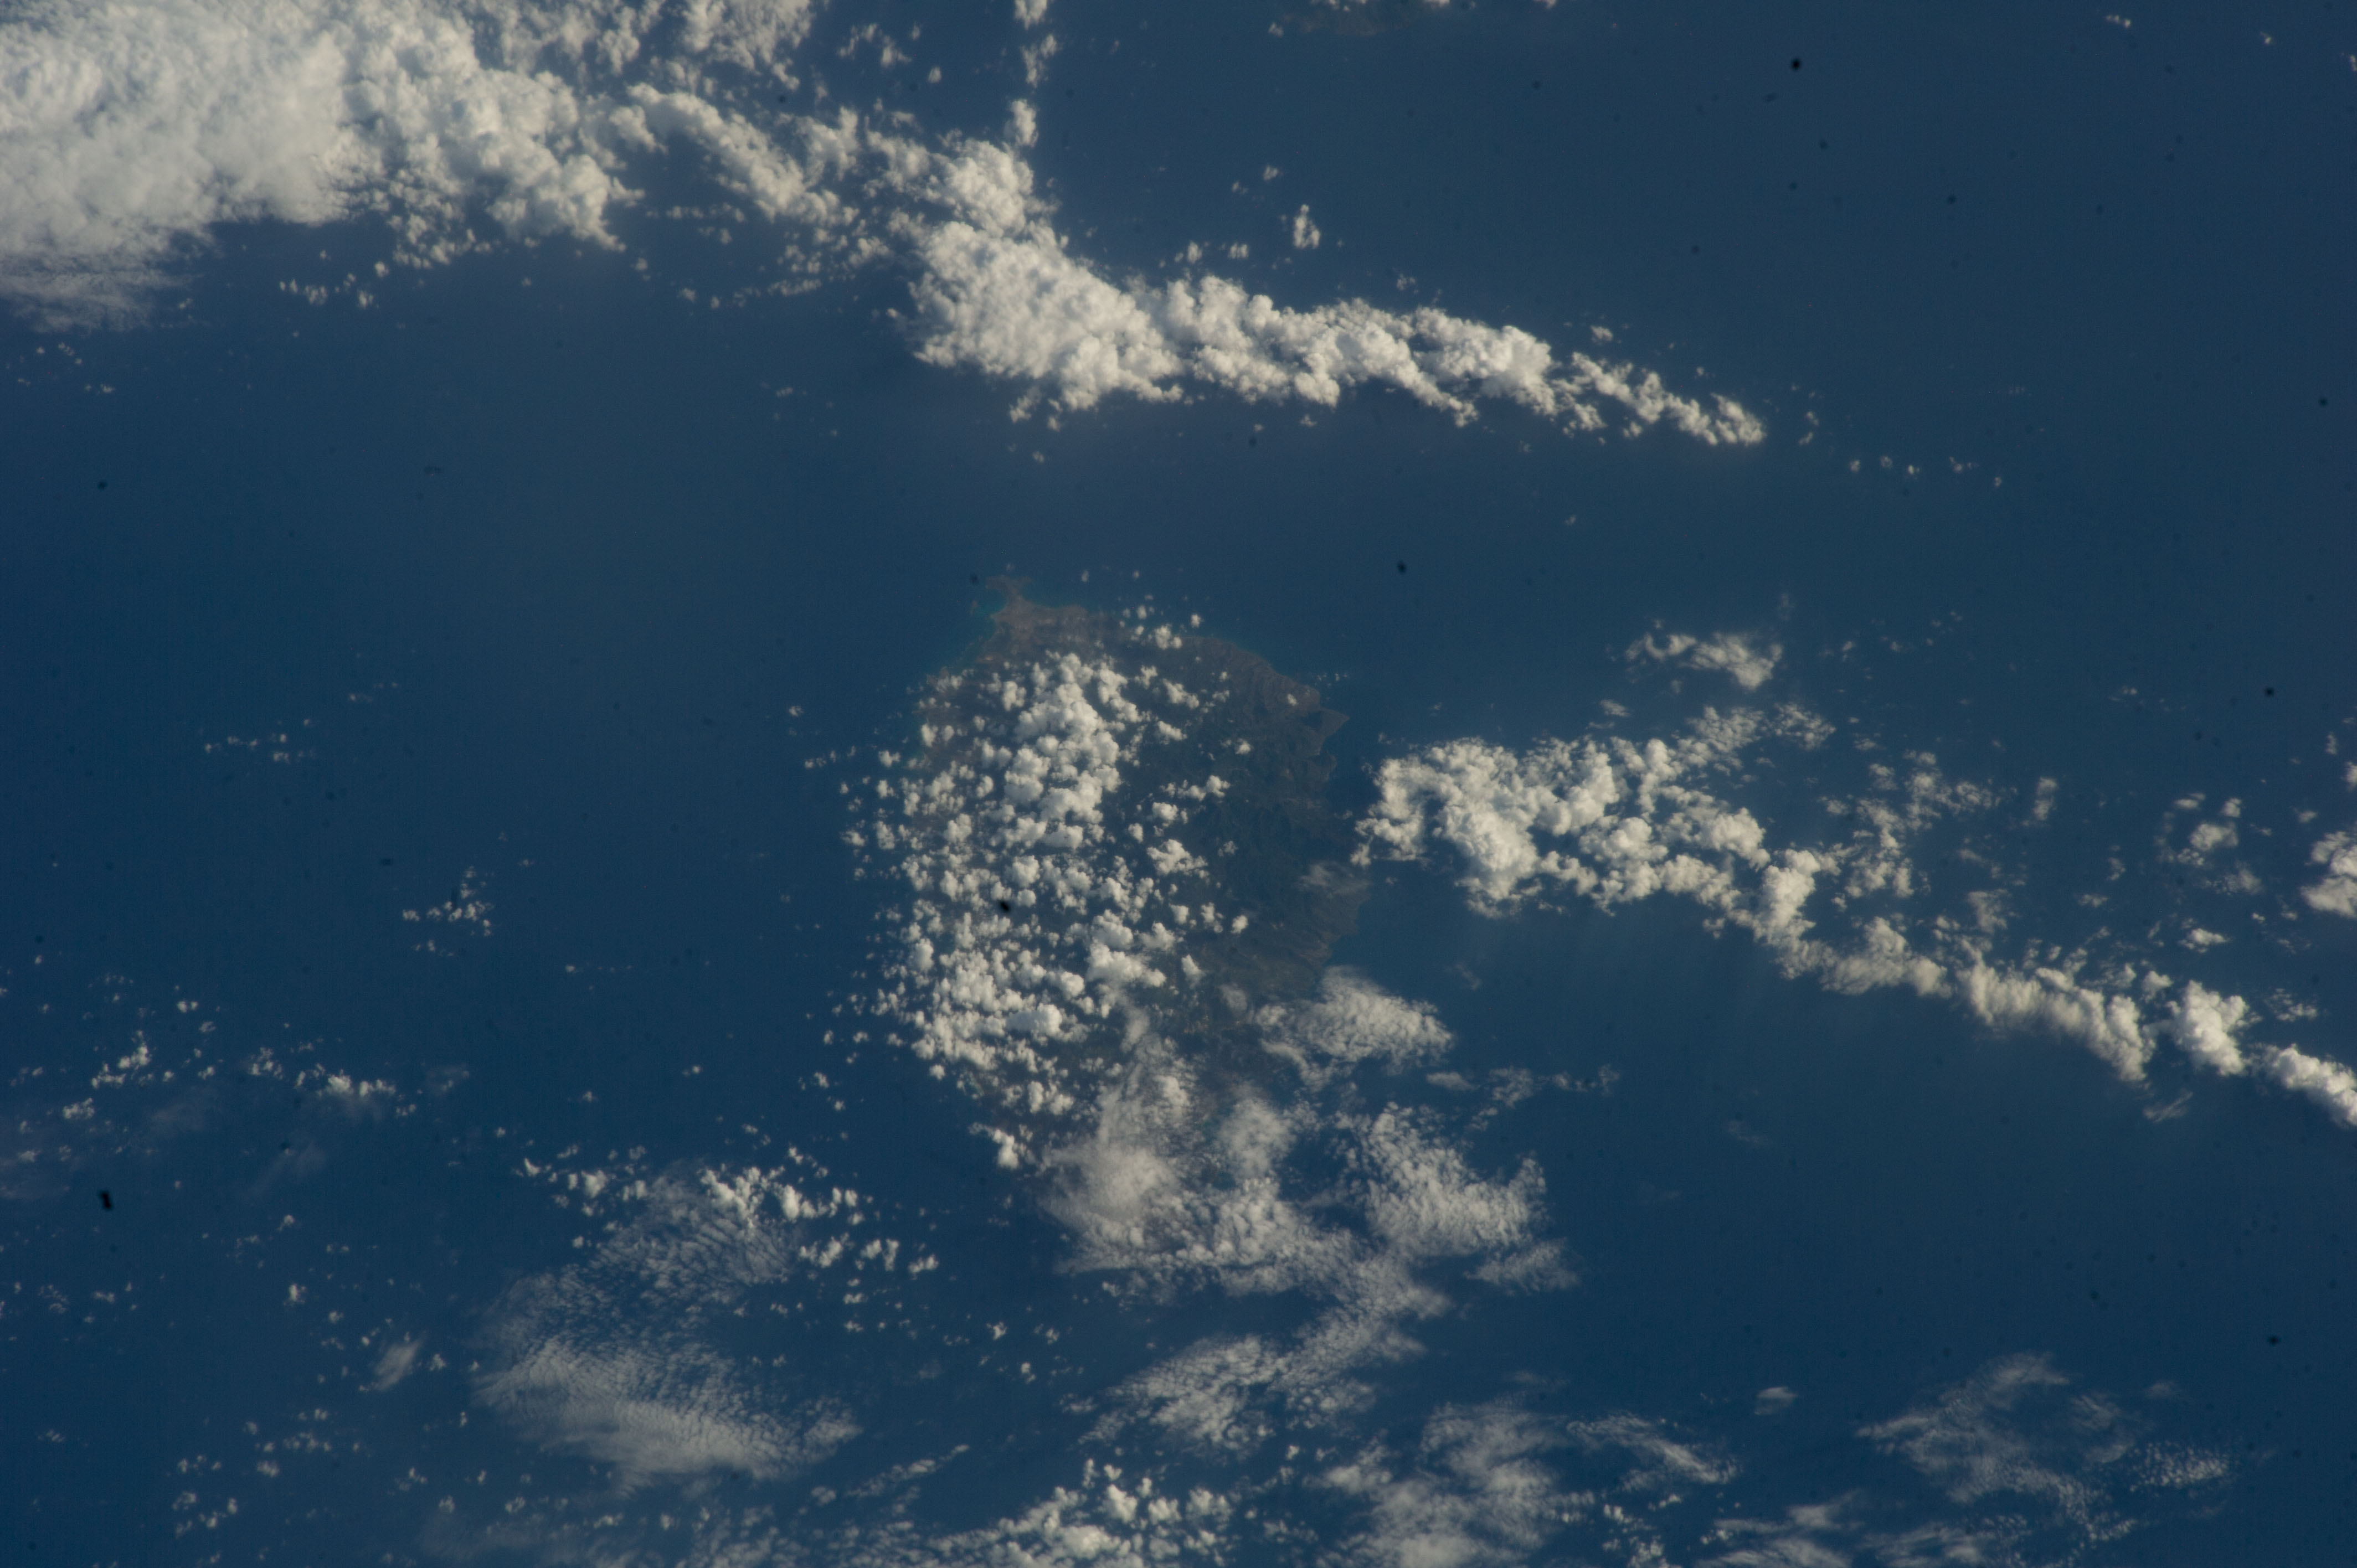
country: LESSER_ANTILLES
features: SAINT LUCIA ISLAND, CARIBBEAN ISLAND, MOUNTAINS
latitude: 13.9
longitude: -61.0
